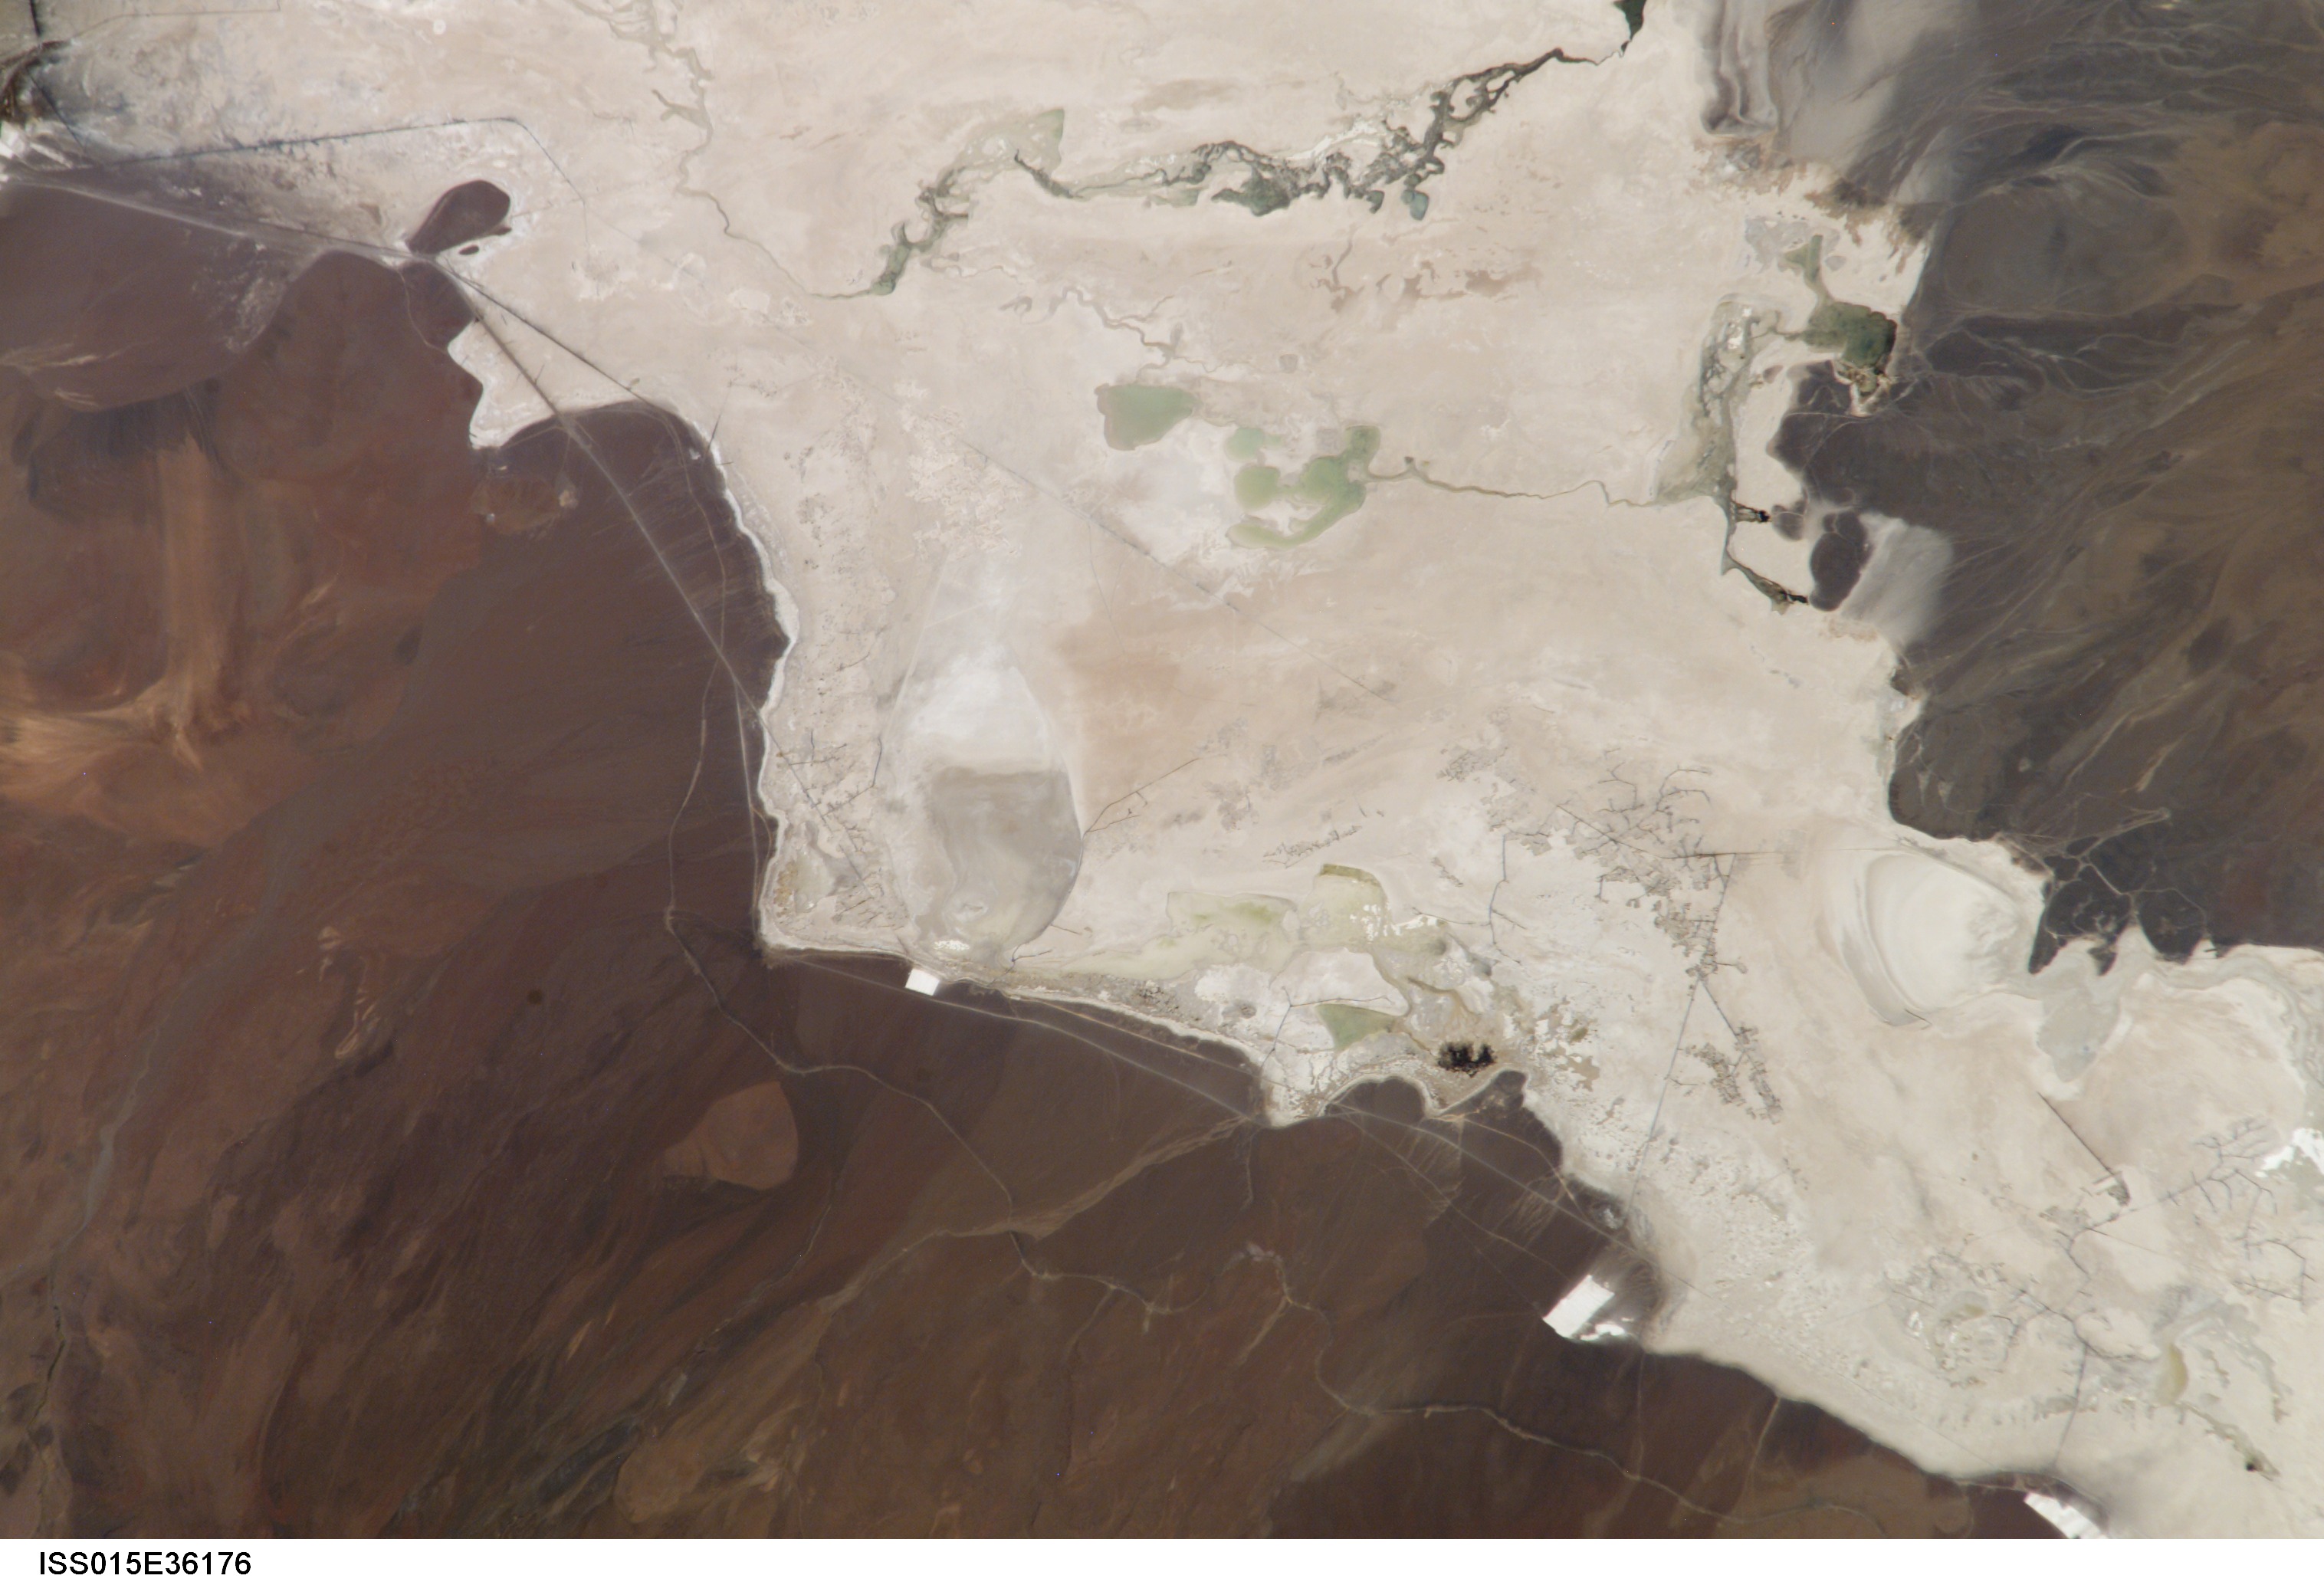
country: CHILE
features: S. CENTRAL SALAR DE ASCOTAN
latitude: -21.6
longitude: -68.3
